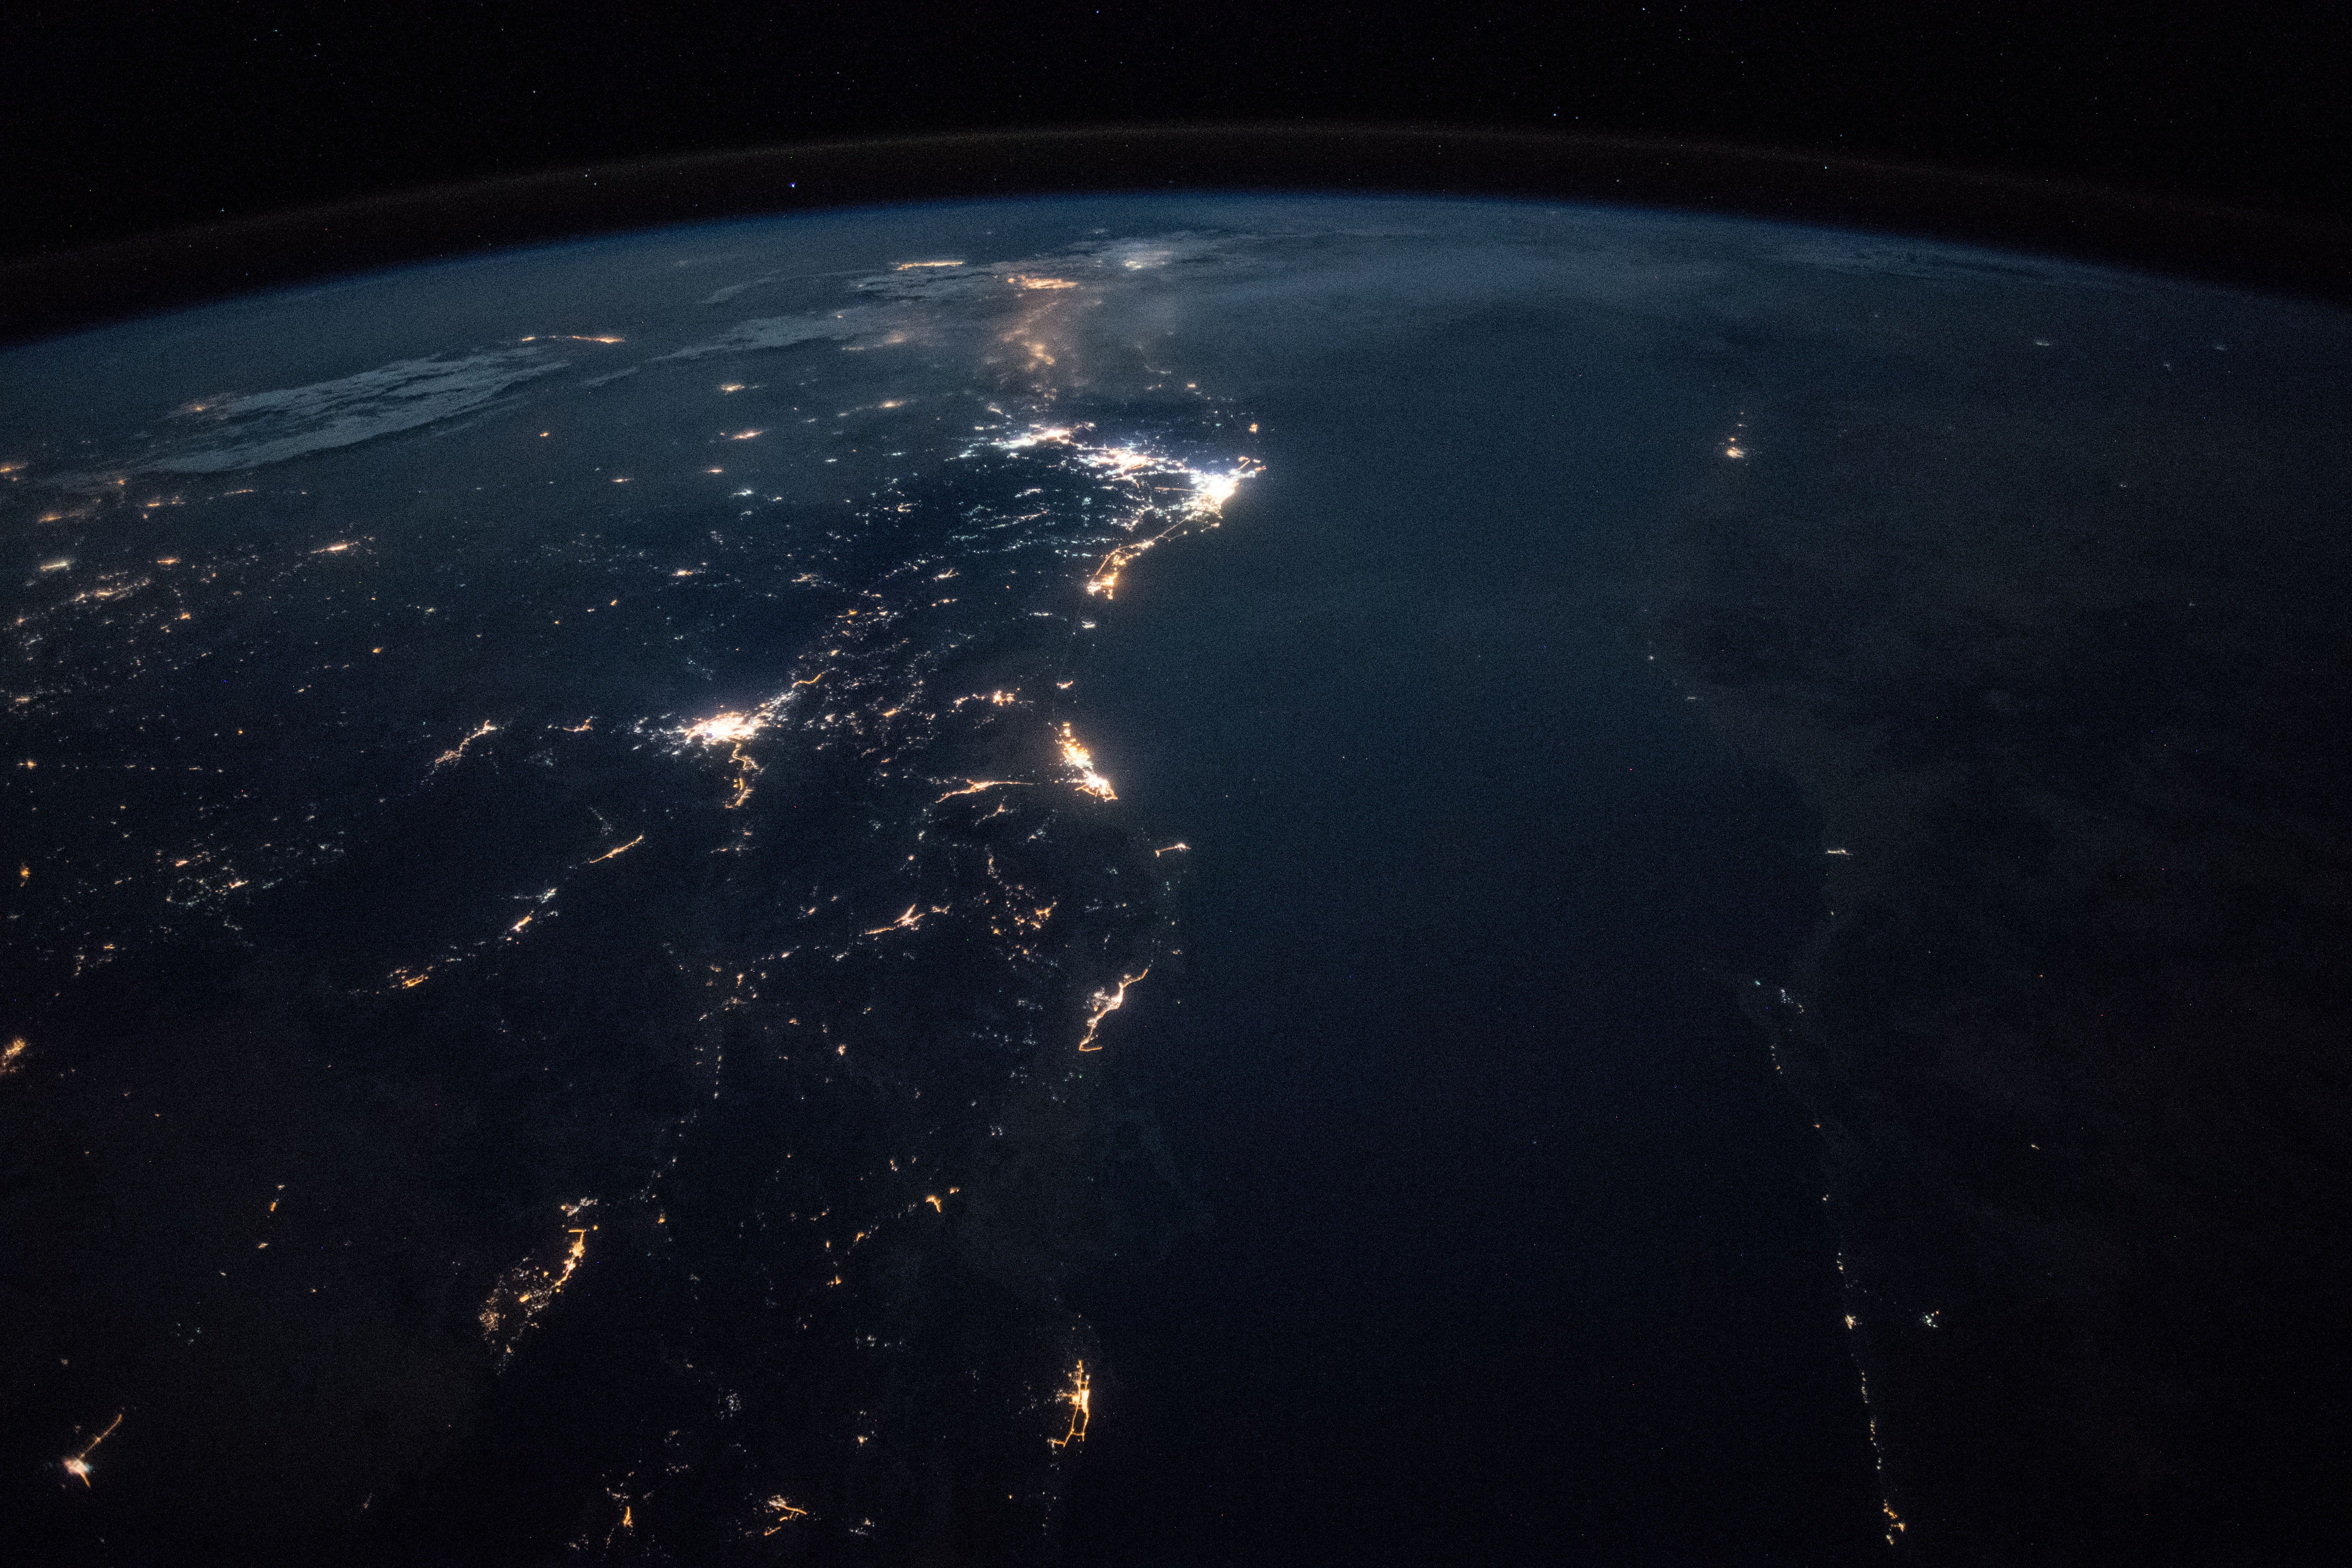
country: SAUDI ARABIA
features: YANBU CITY, RED SEA, MEDINA CITY, JEDDAH CITY, NUBIAN DESERT, MECCA CITY, NIGHT, EARTH LIMB
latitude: 24.3
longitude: 37.4
